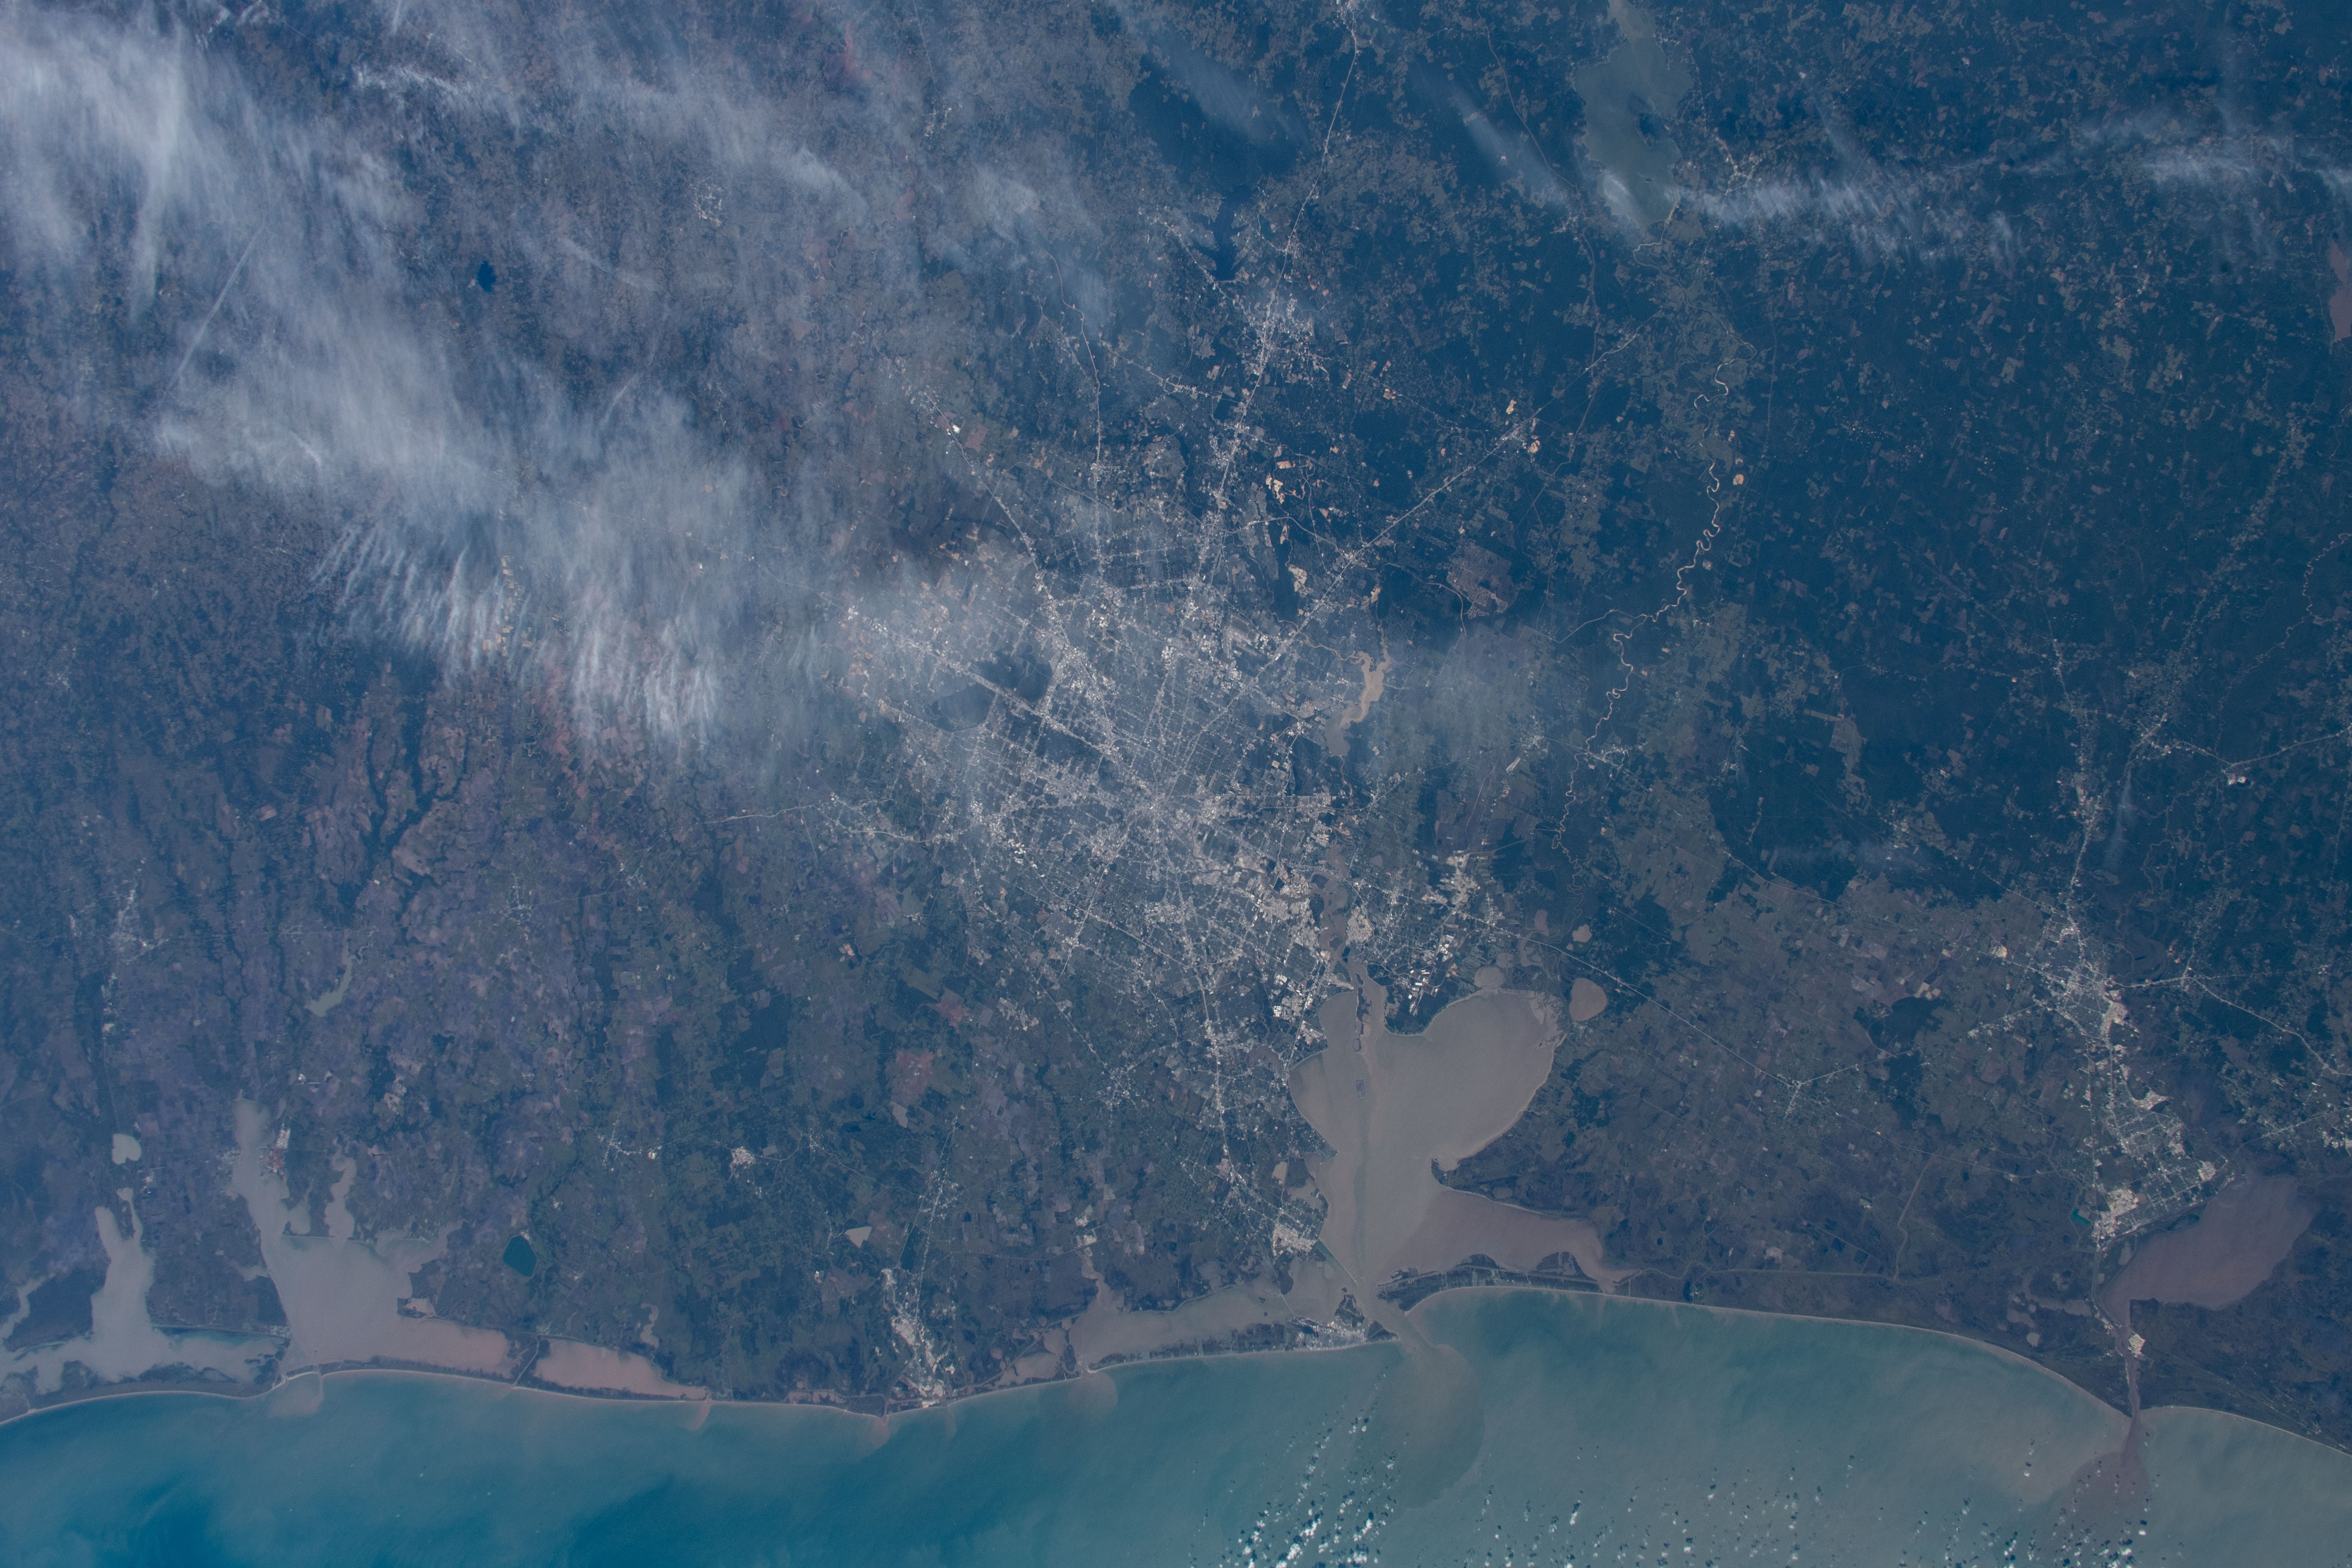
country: USA-TEXAS
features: HOUSTON, GALVESTON BAY, GALVESTON ISLAND
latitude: 30.0
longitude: -95.0
